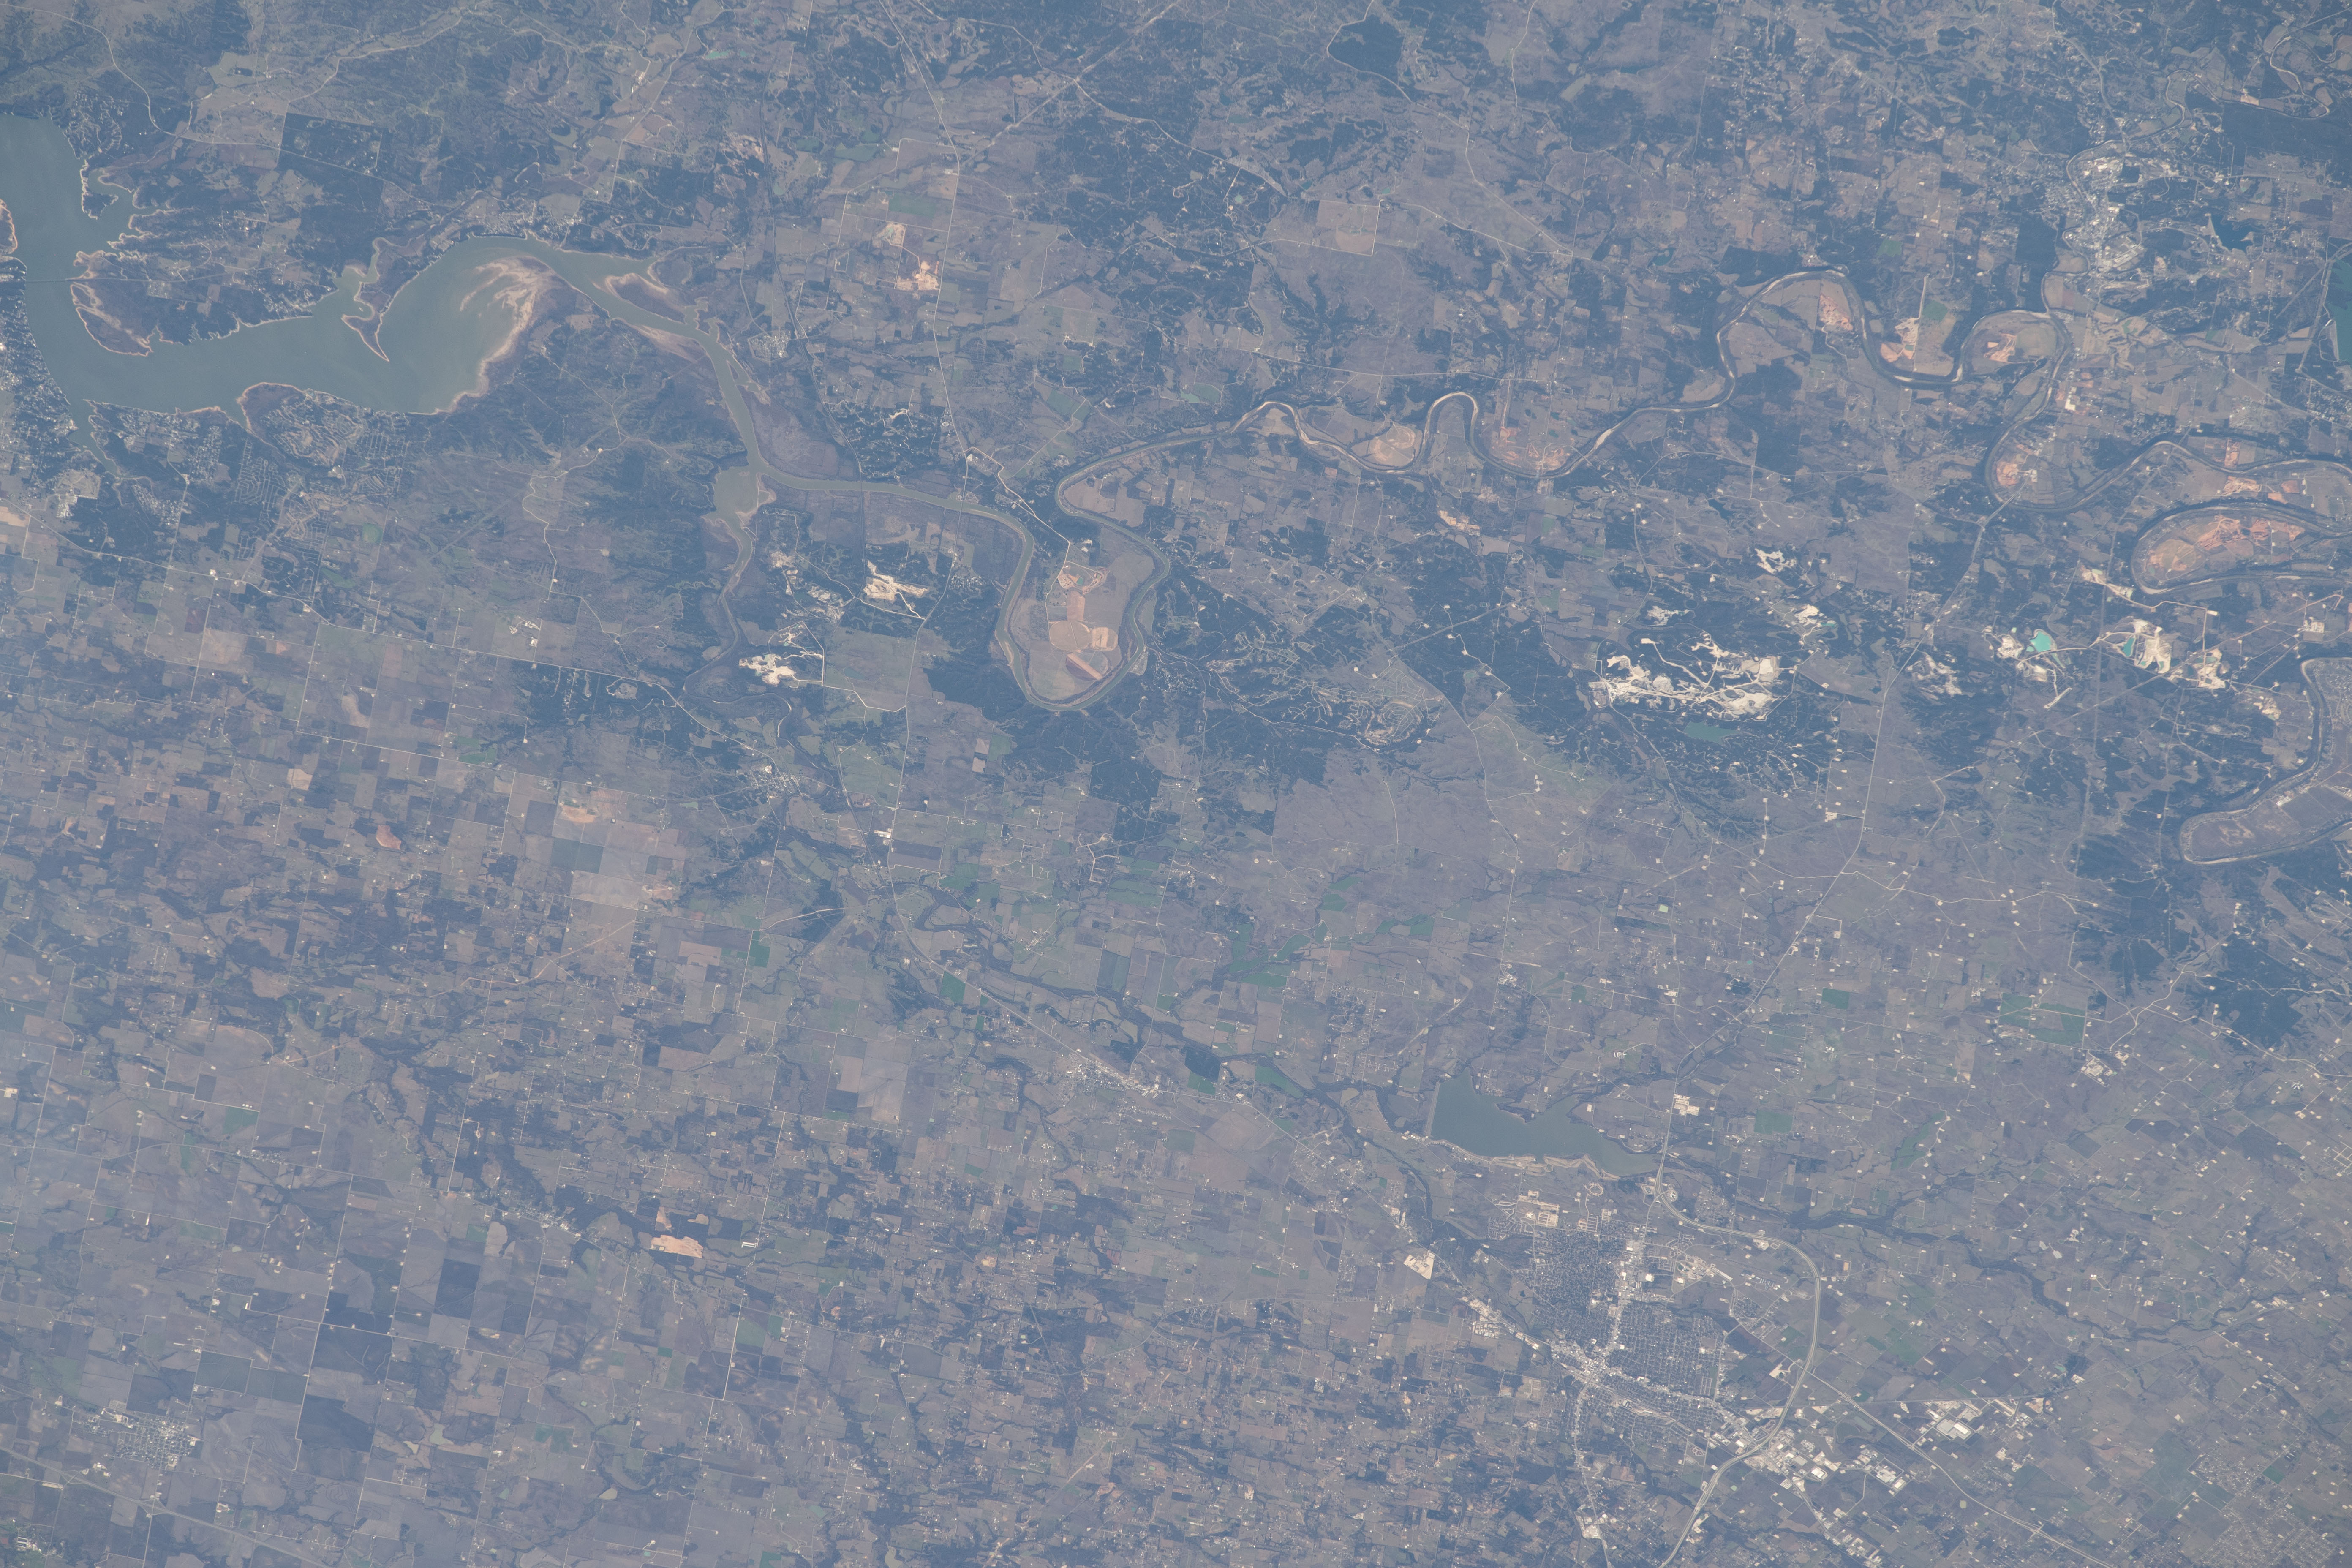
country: USA-TEXAS
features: LAKE PAT CLEBURNE, CLEBURNE, BRAZOS RIVER, LAKE WHITNEY
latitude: 32.2
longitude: -97.5
